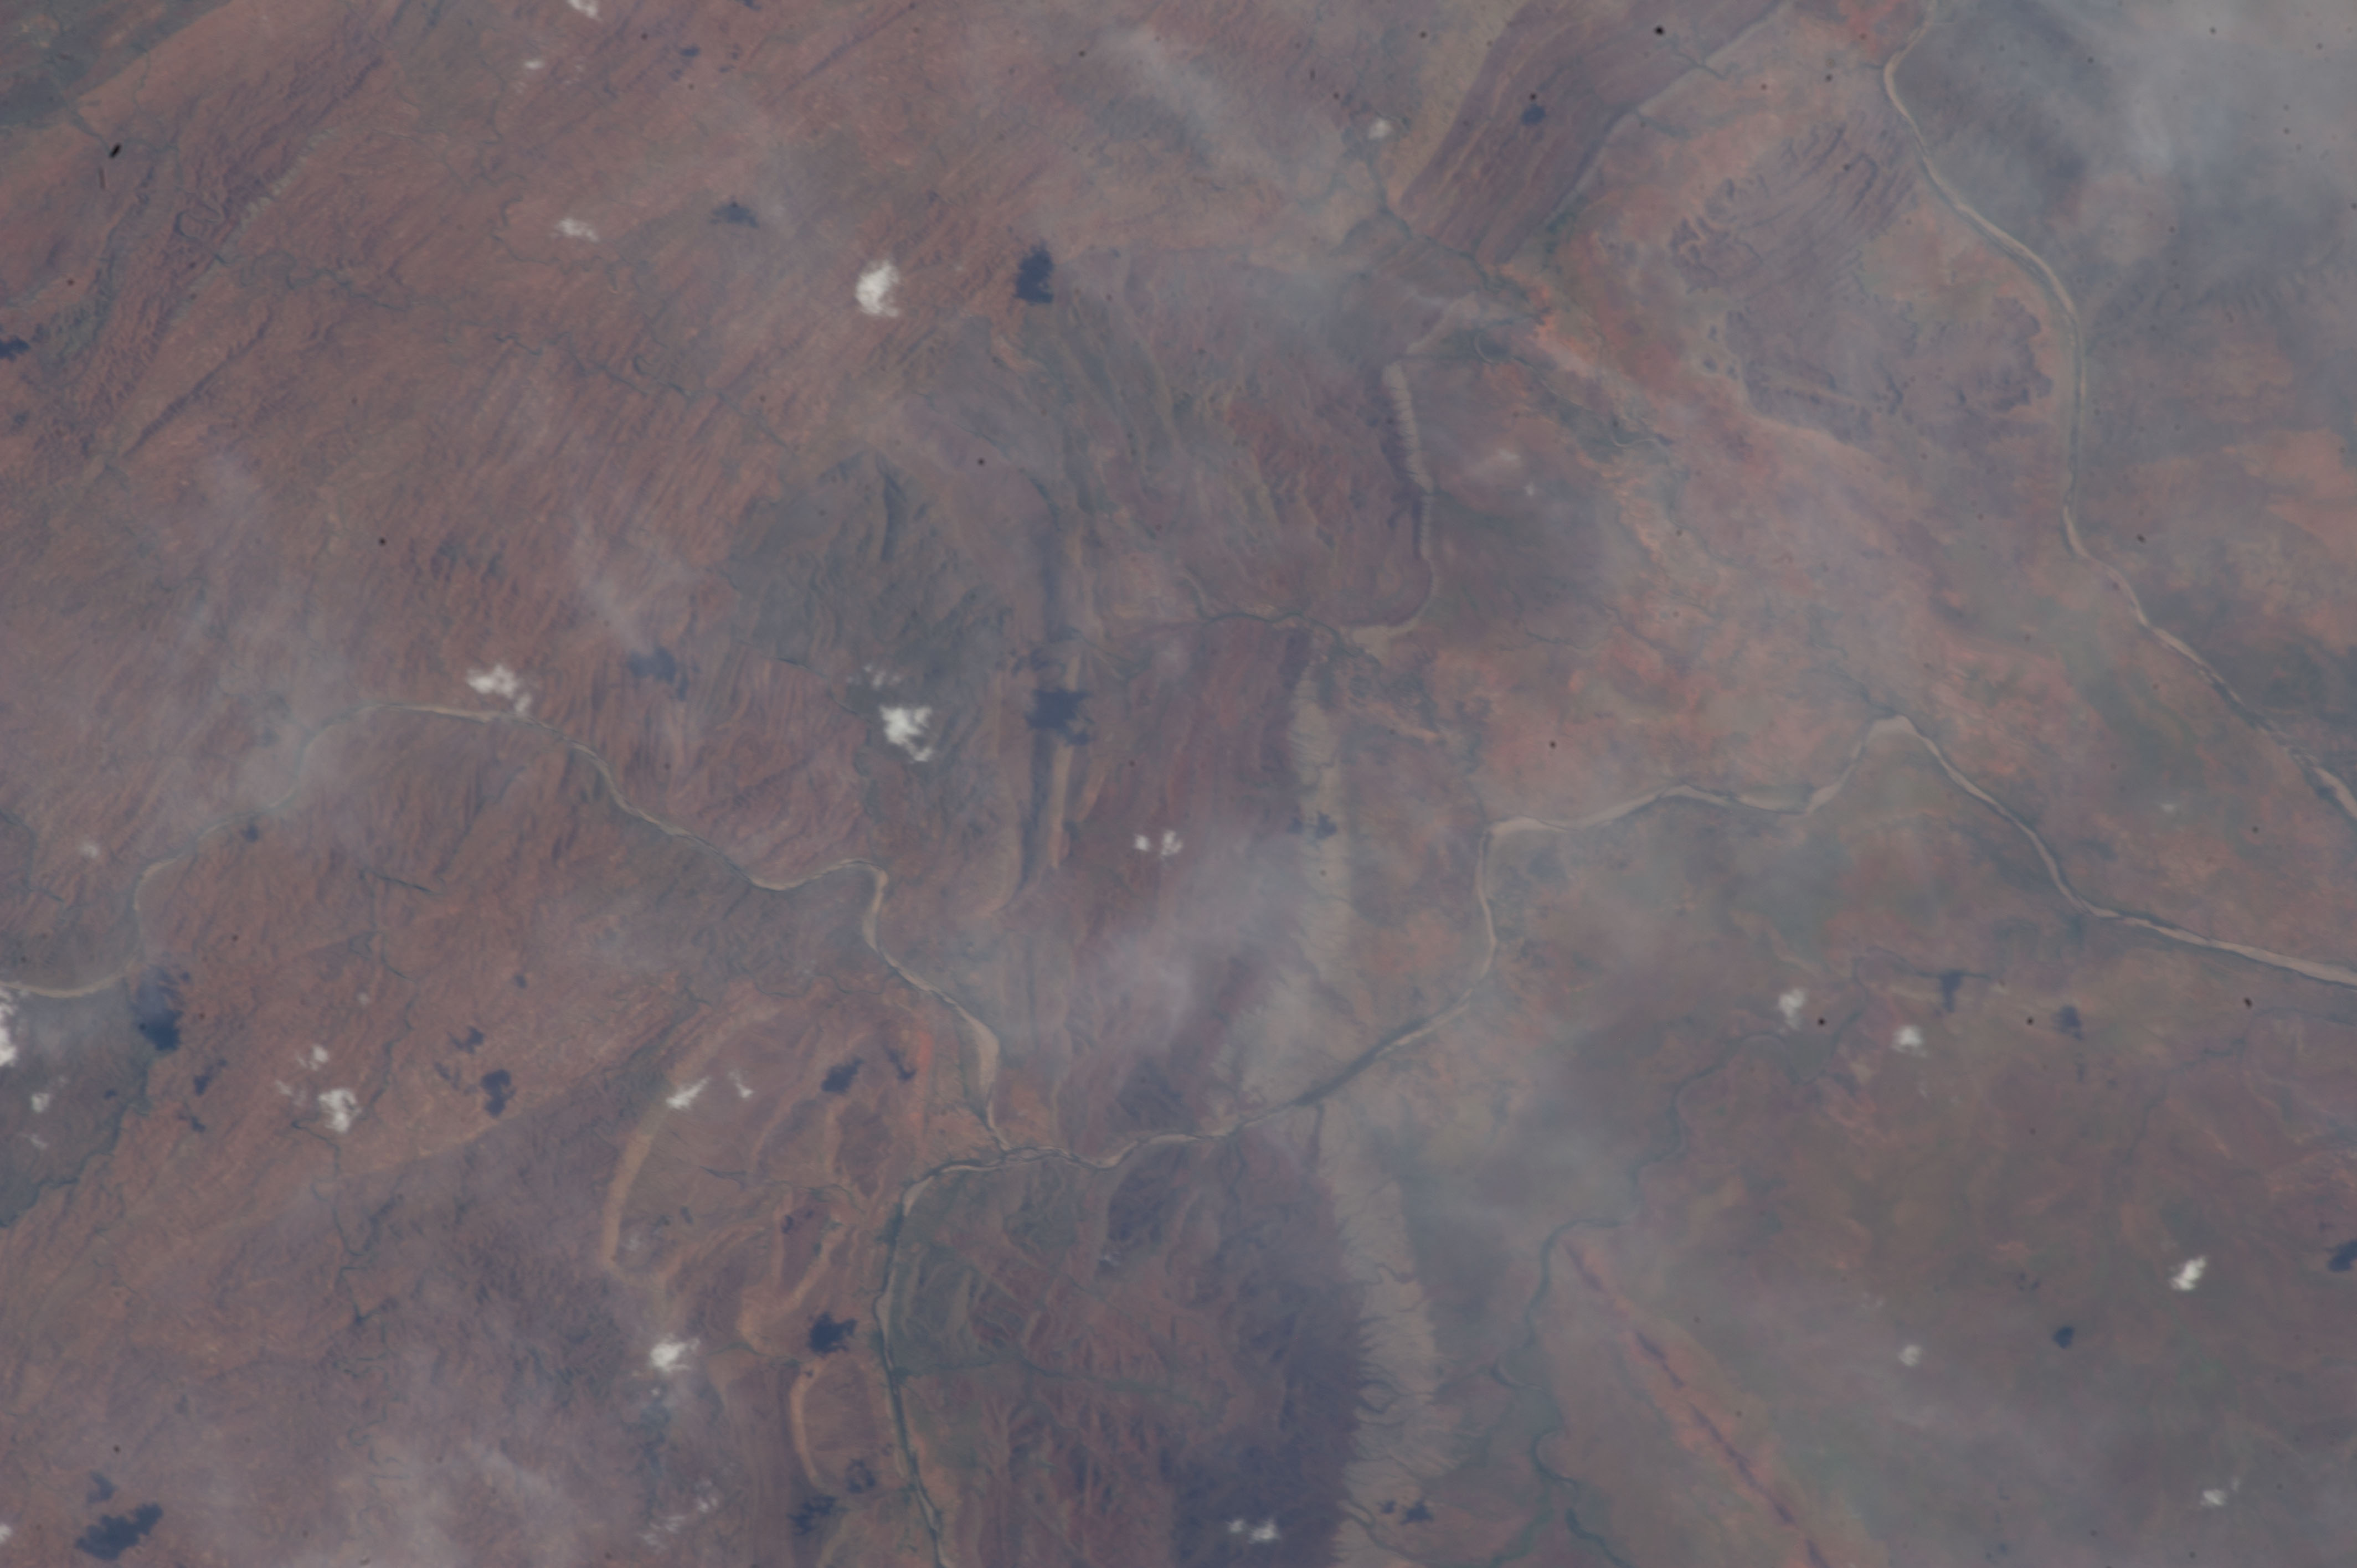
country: AUSTRALIA-WA
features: ELVIRE RIVER, TURNER RIVER, PANTON RIVER, DISSECTED PLATEAU, RIDGE, RAVINES
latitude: -18.0
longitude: 128.0
